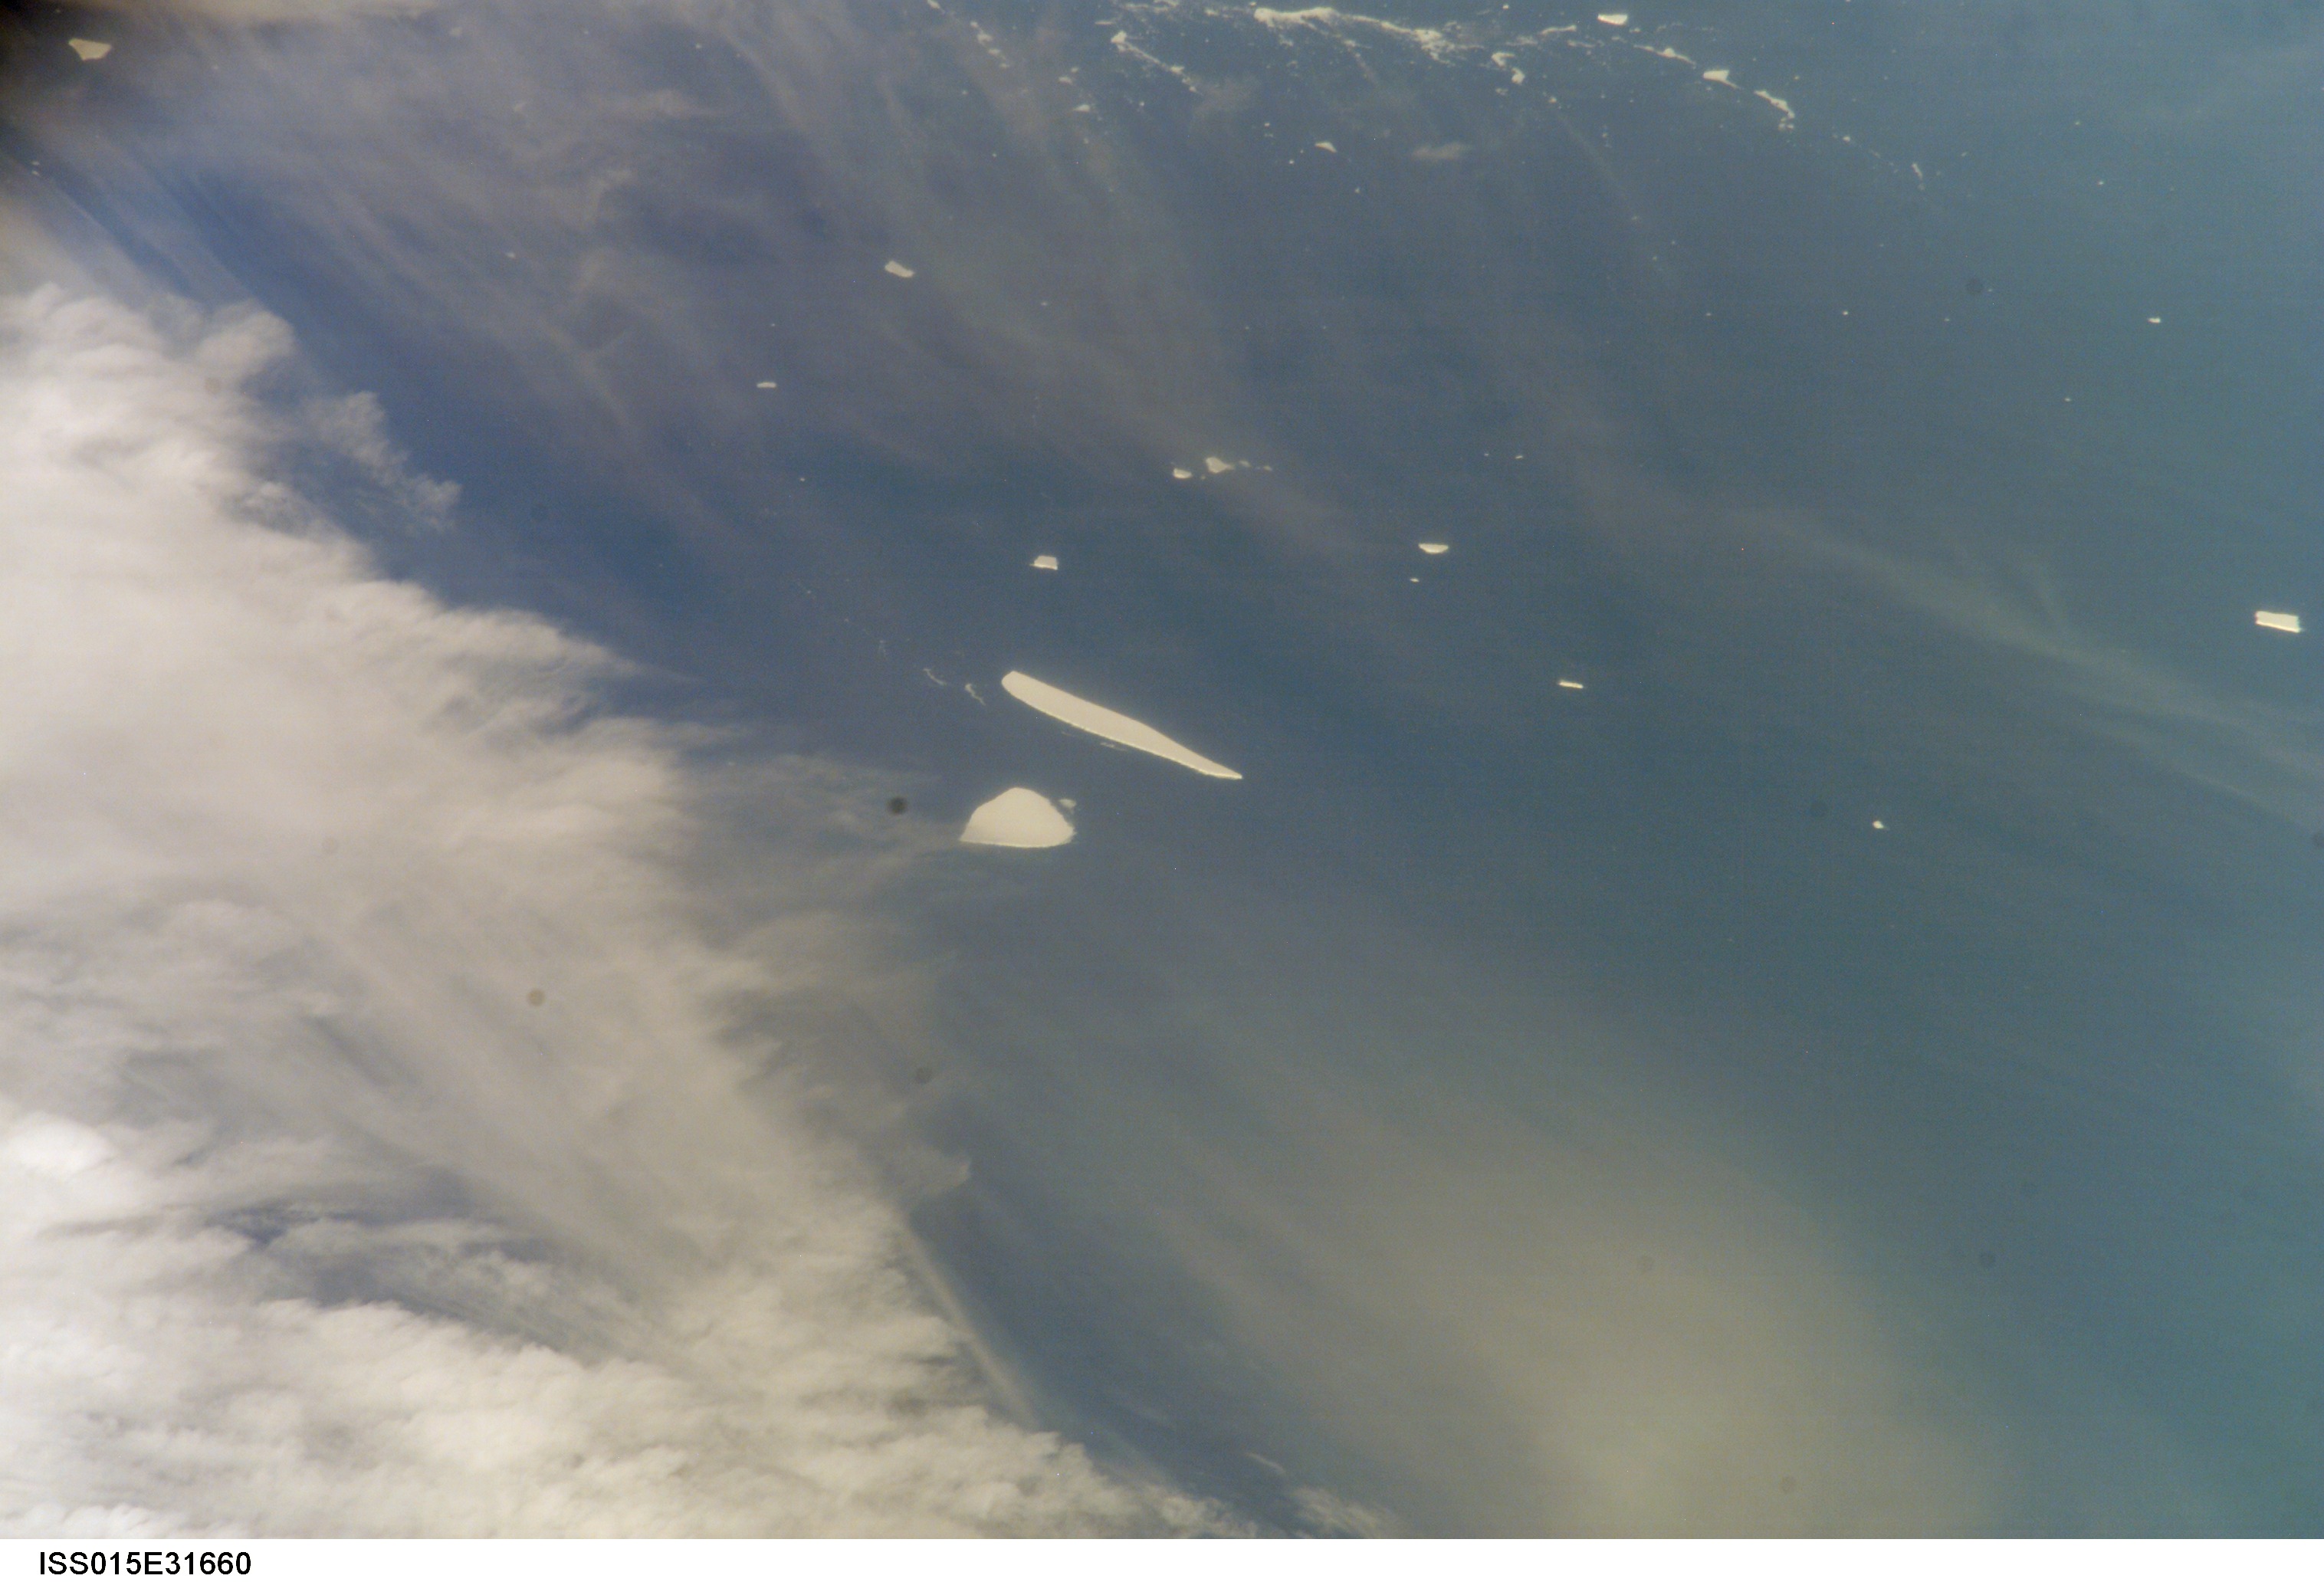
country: ATLANTIC OCEAN
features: ISOLATED ICEBERGS, FRAGMENTS
